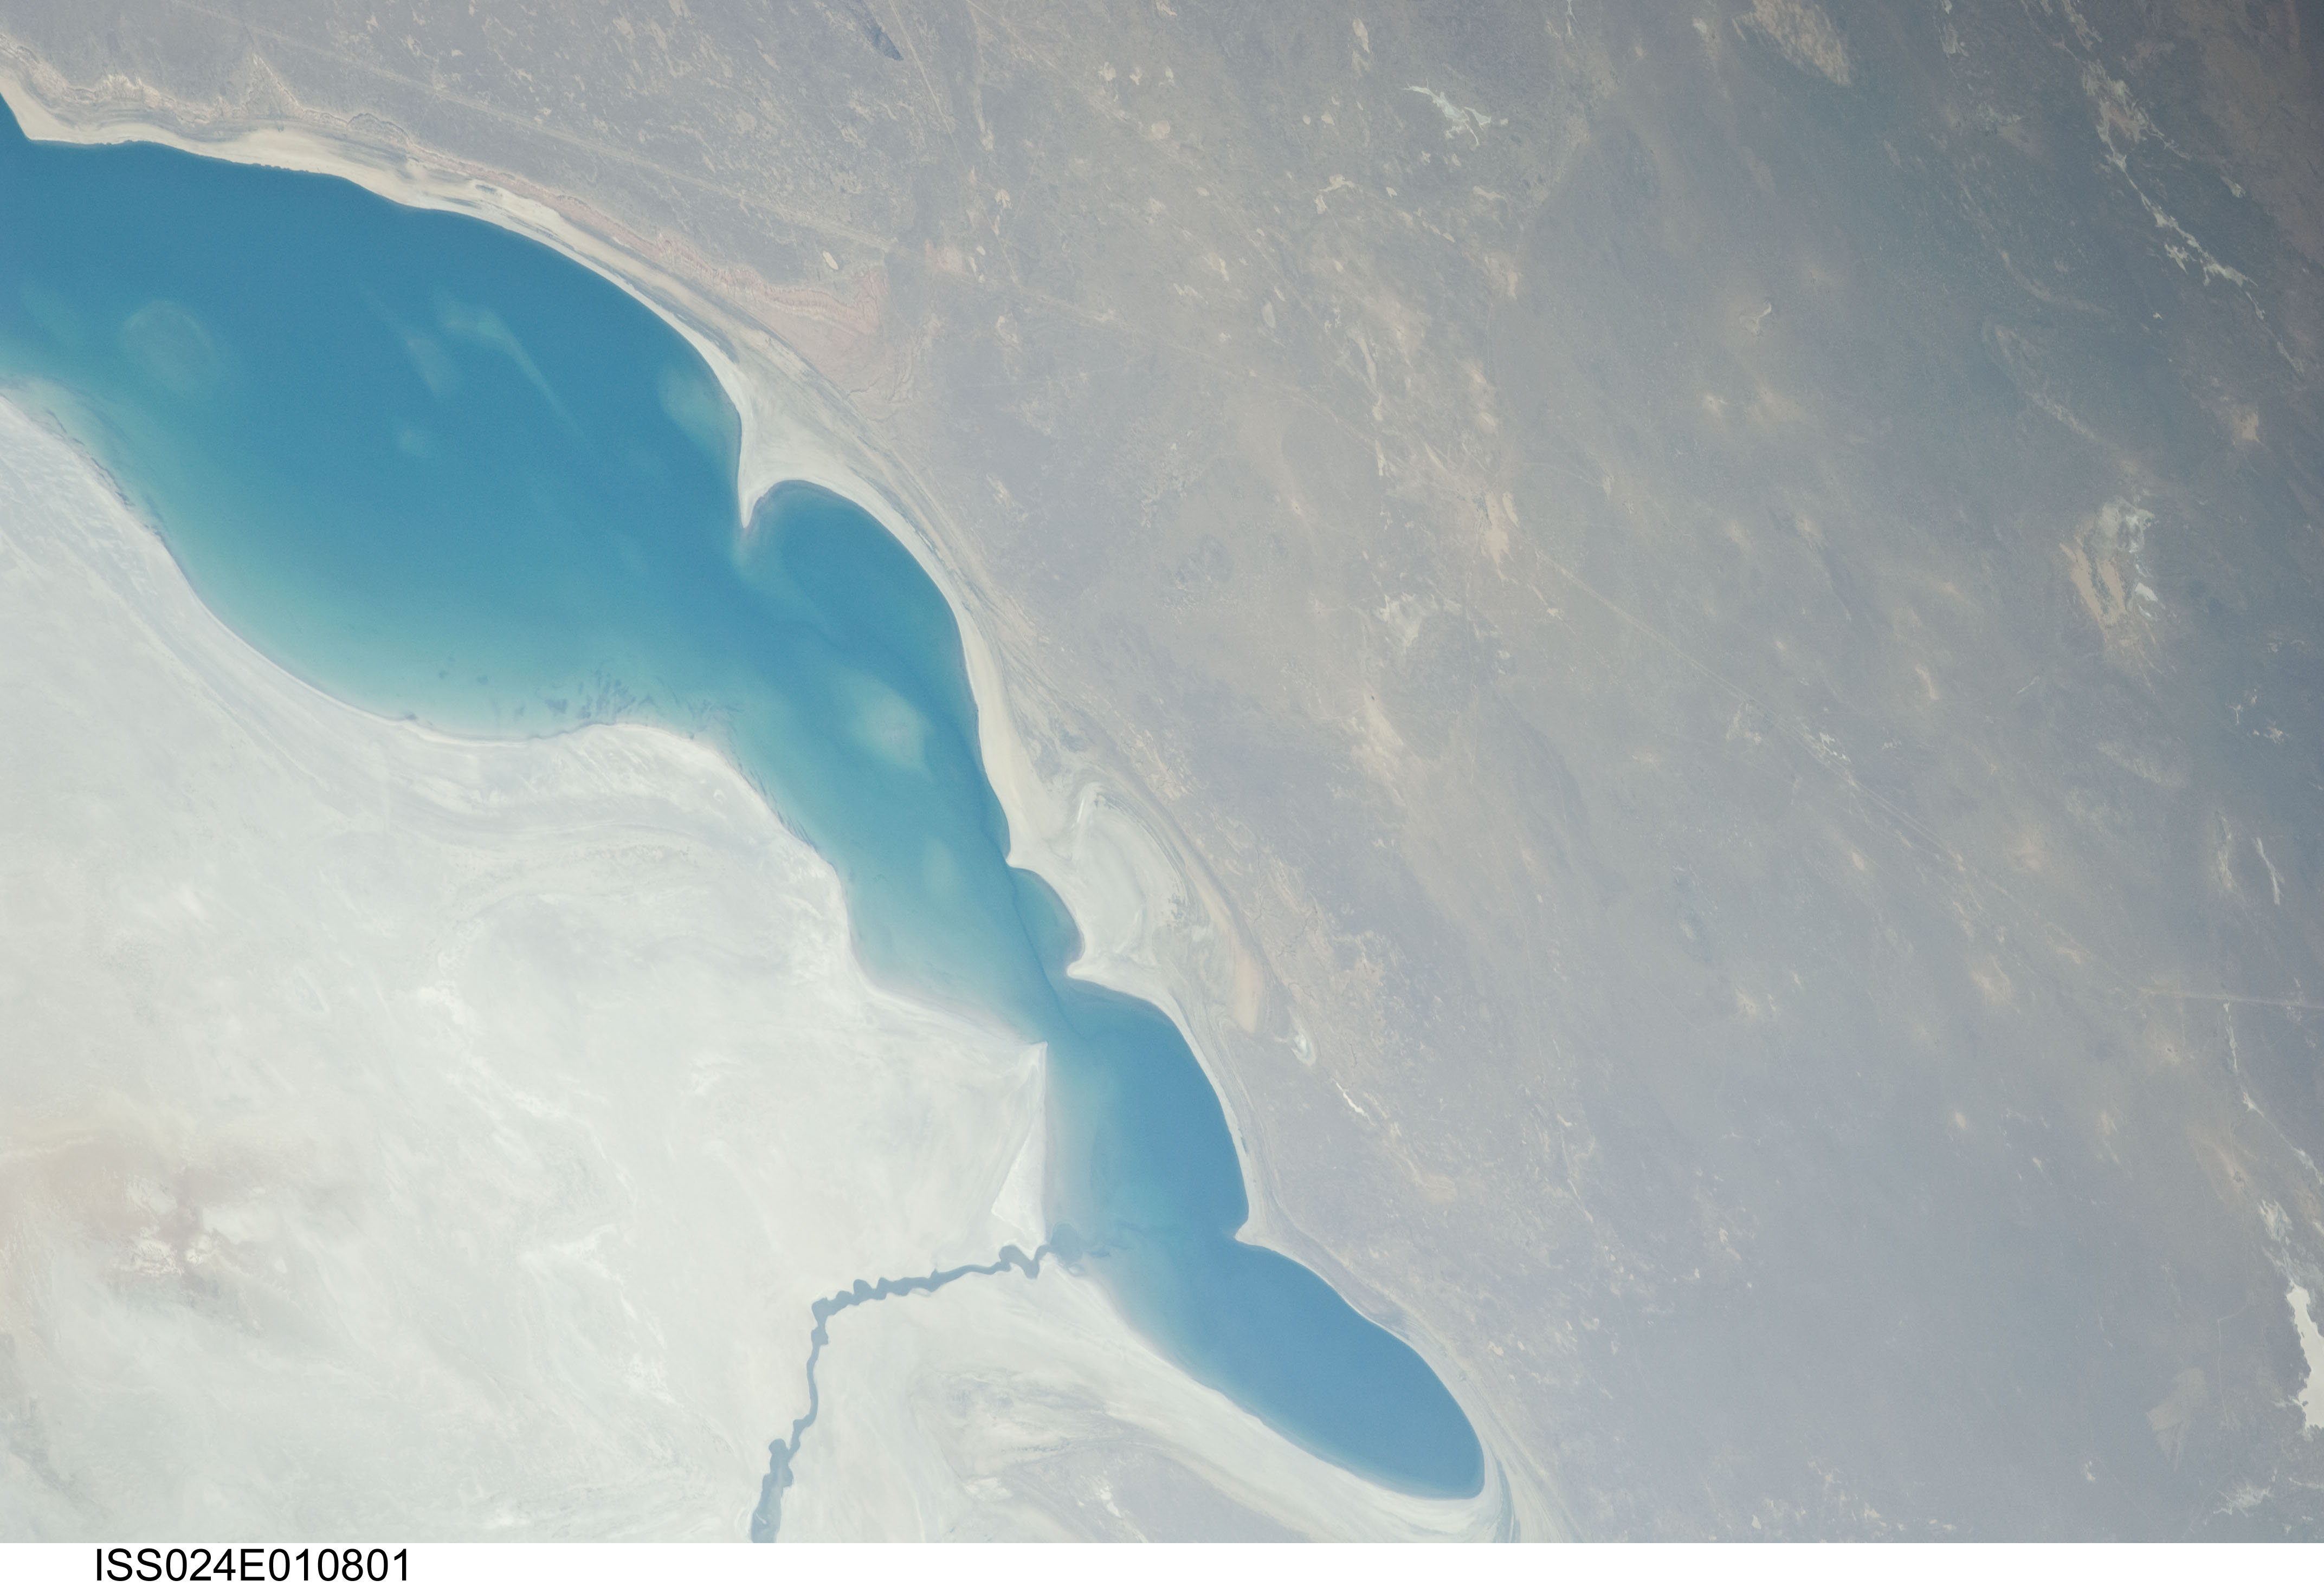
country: KAZAKHSTAN
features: NORTHERN END OF ARAL SEA
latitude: 46.0
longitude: 59.0
